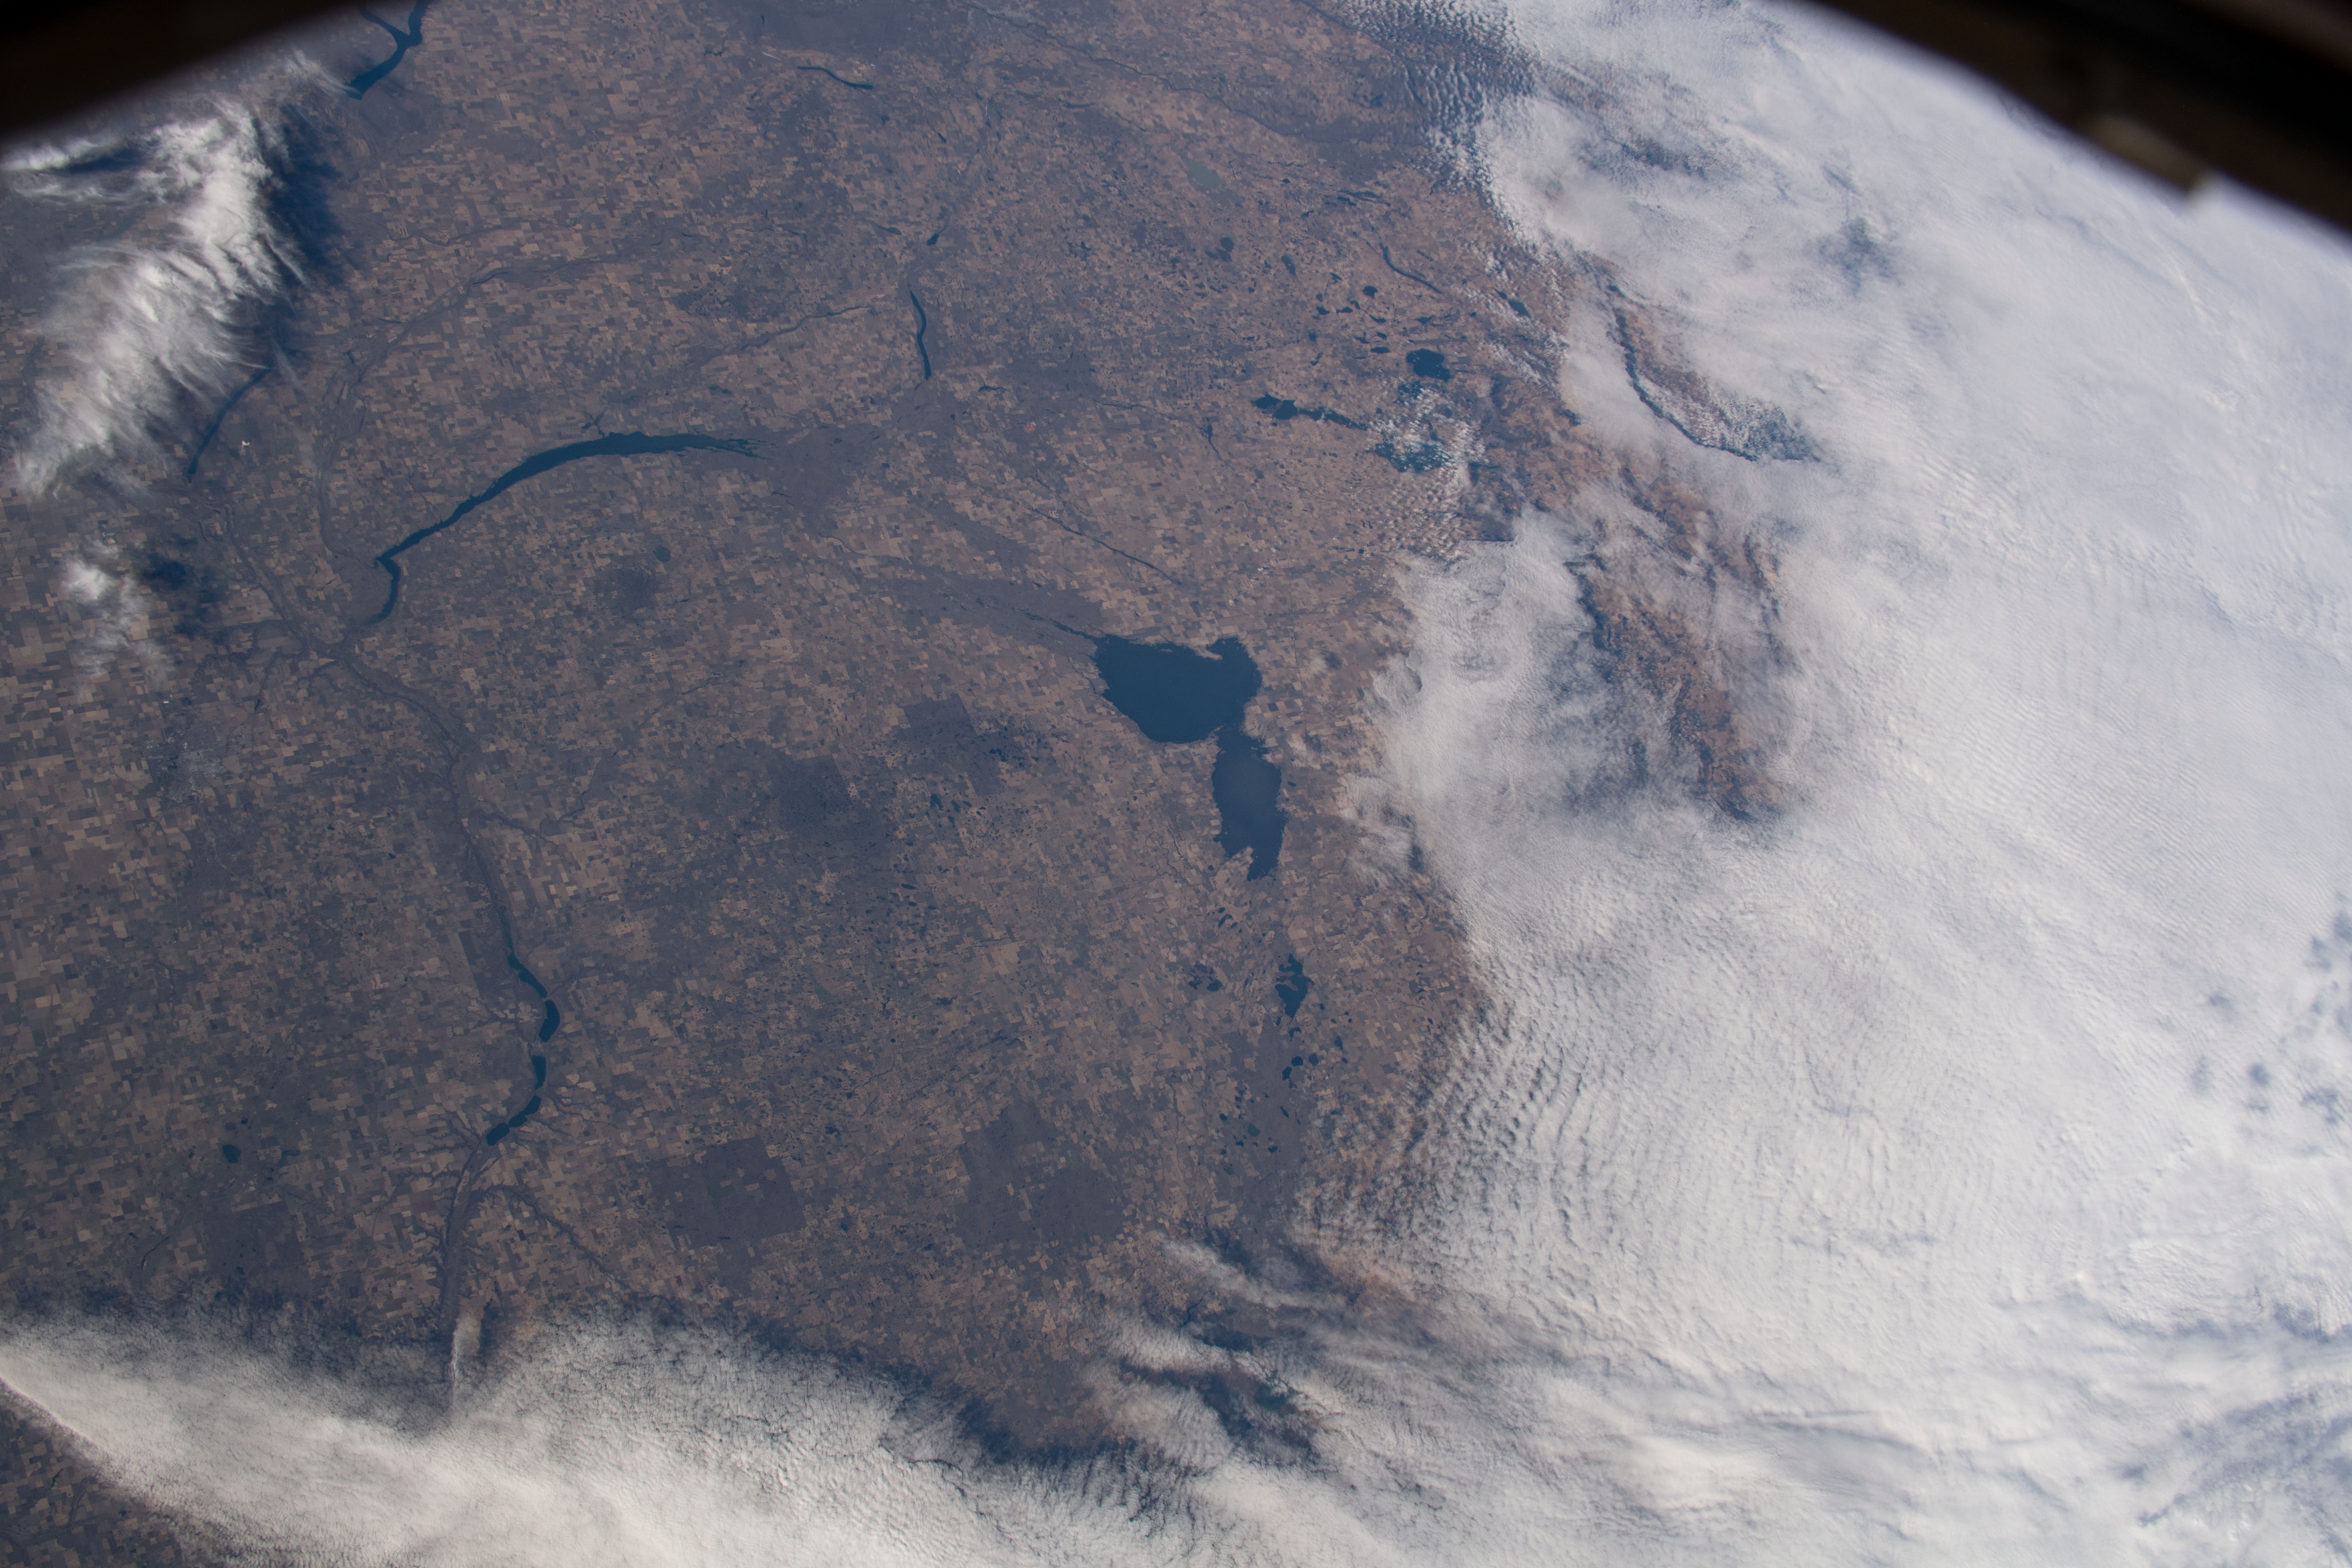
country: CANADA-S
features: QUILL LAKES, LAST MOUNTAIN LAKE
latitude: 52.0
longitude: -104.5
